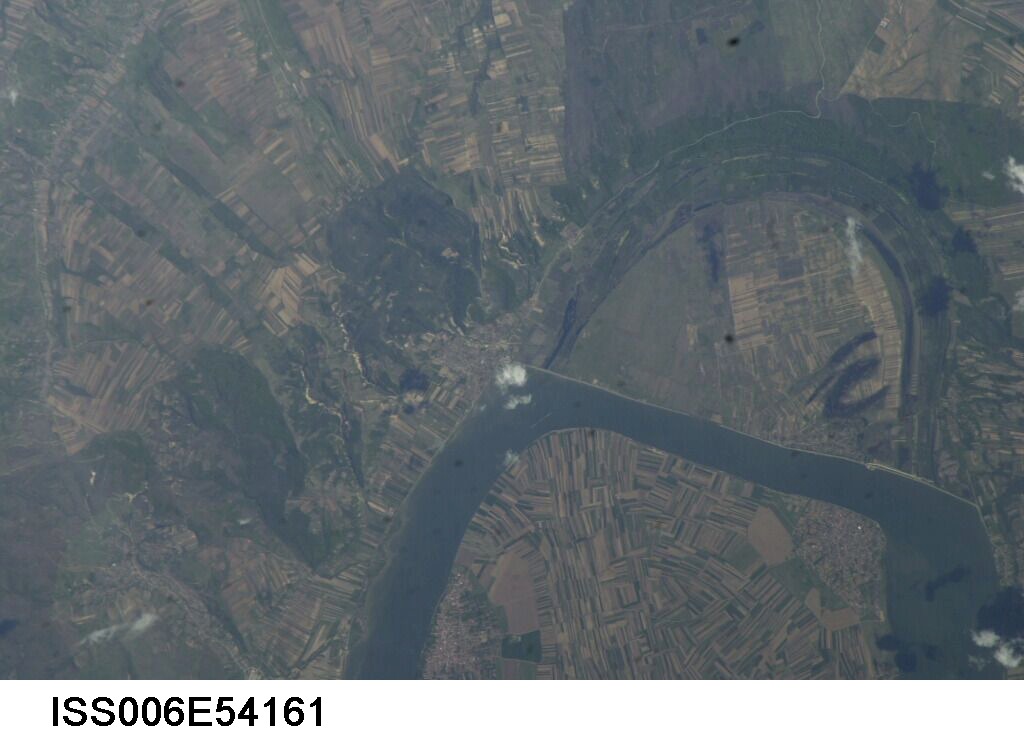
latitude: 44.5
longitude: 22.8
